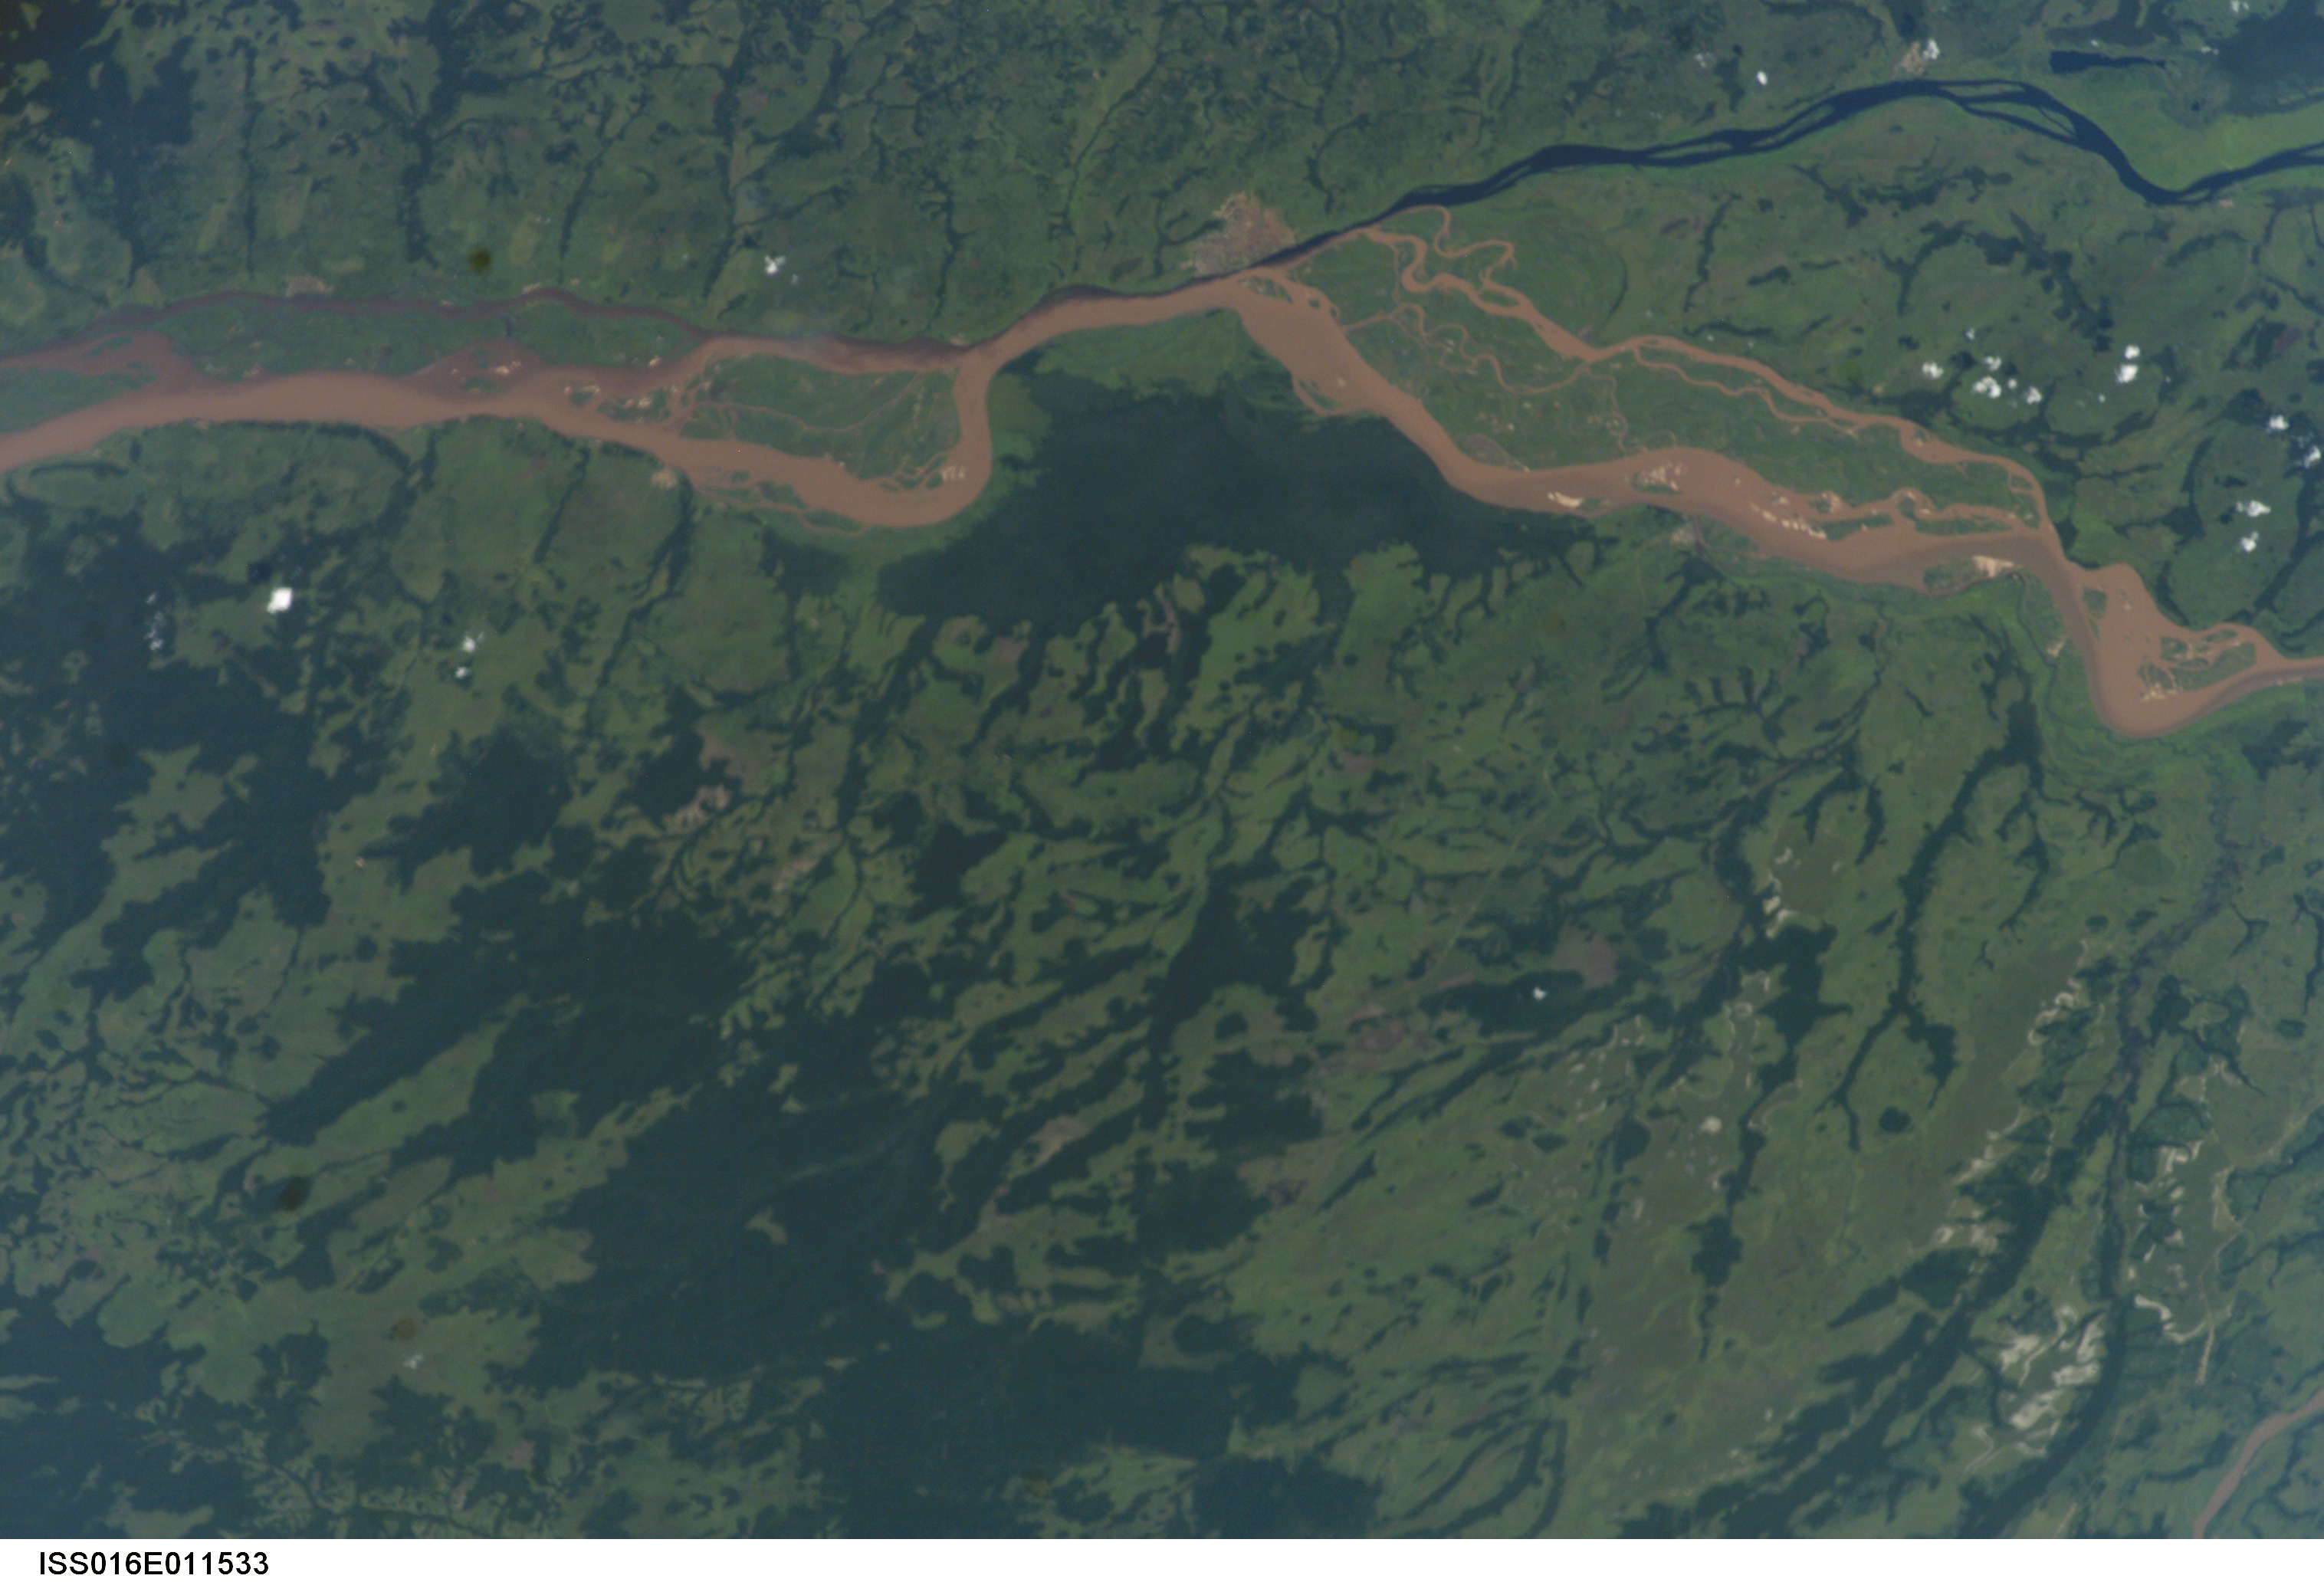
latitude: -3.0
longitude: 17.0
